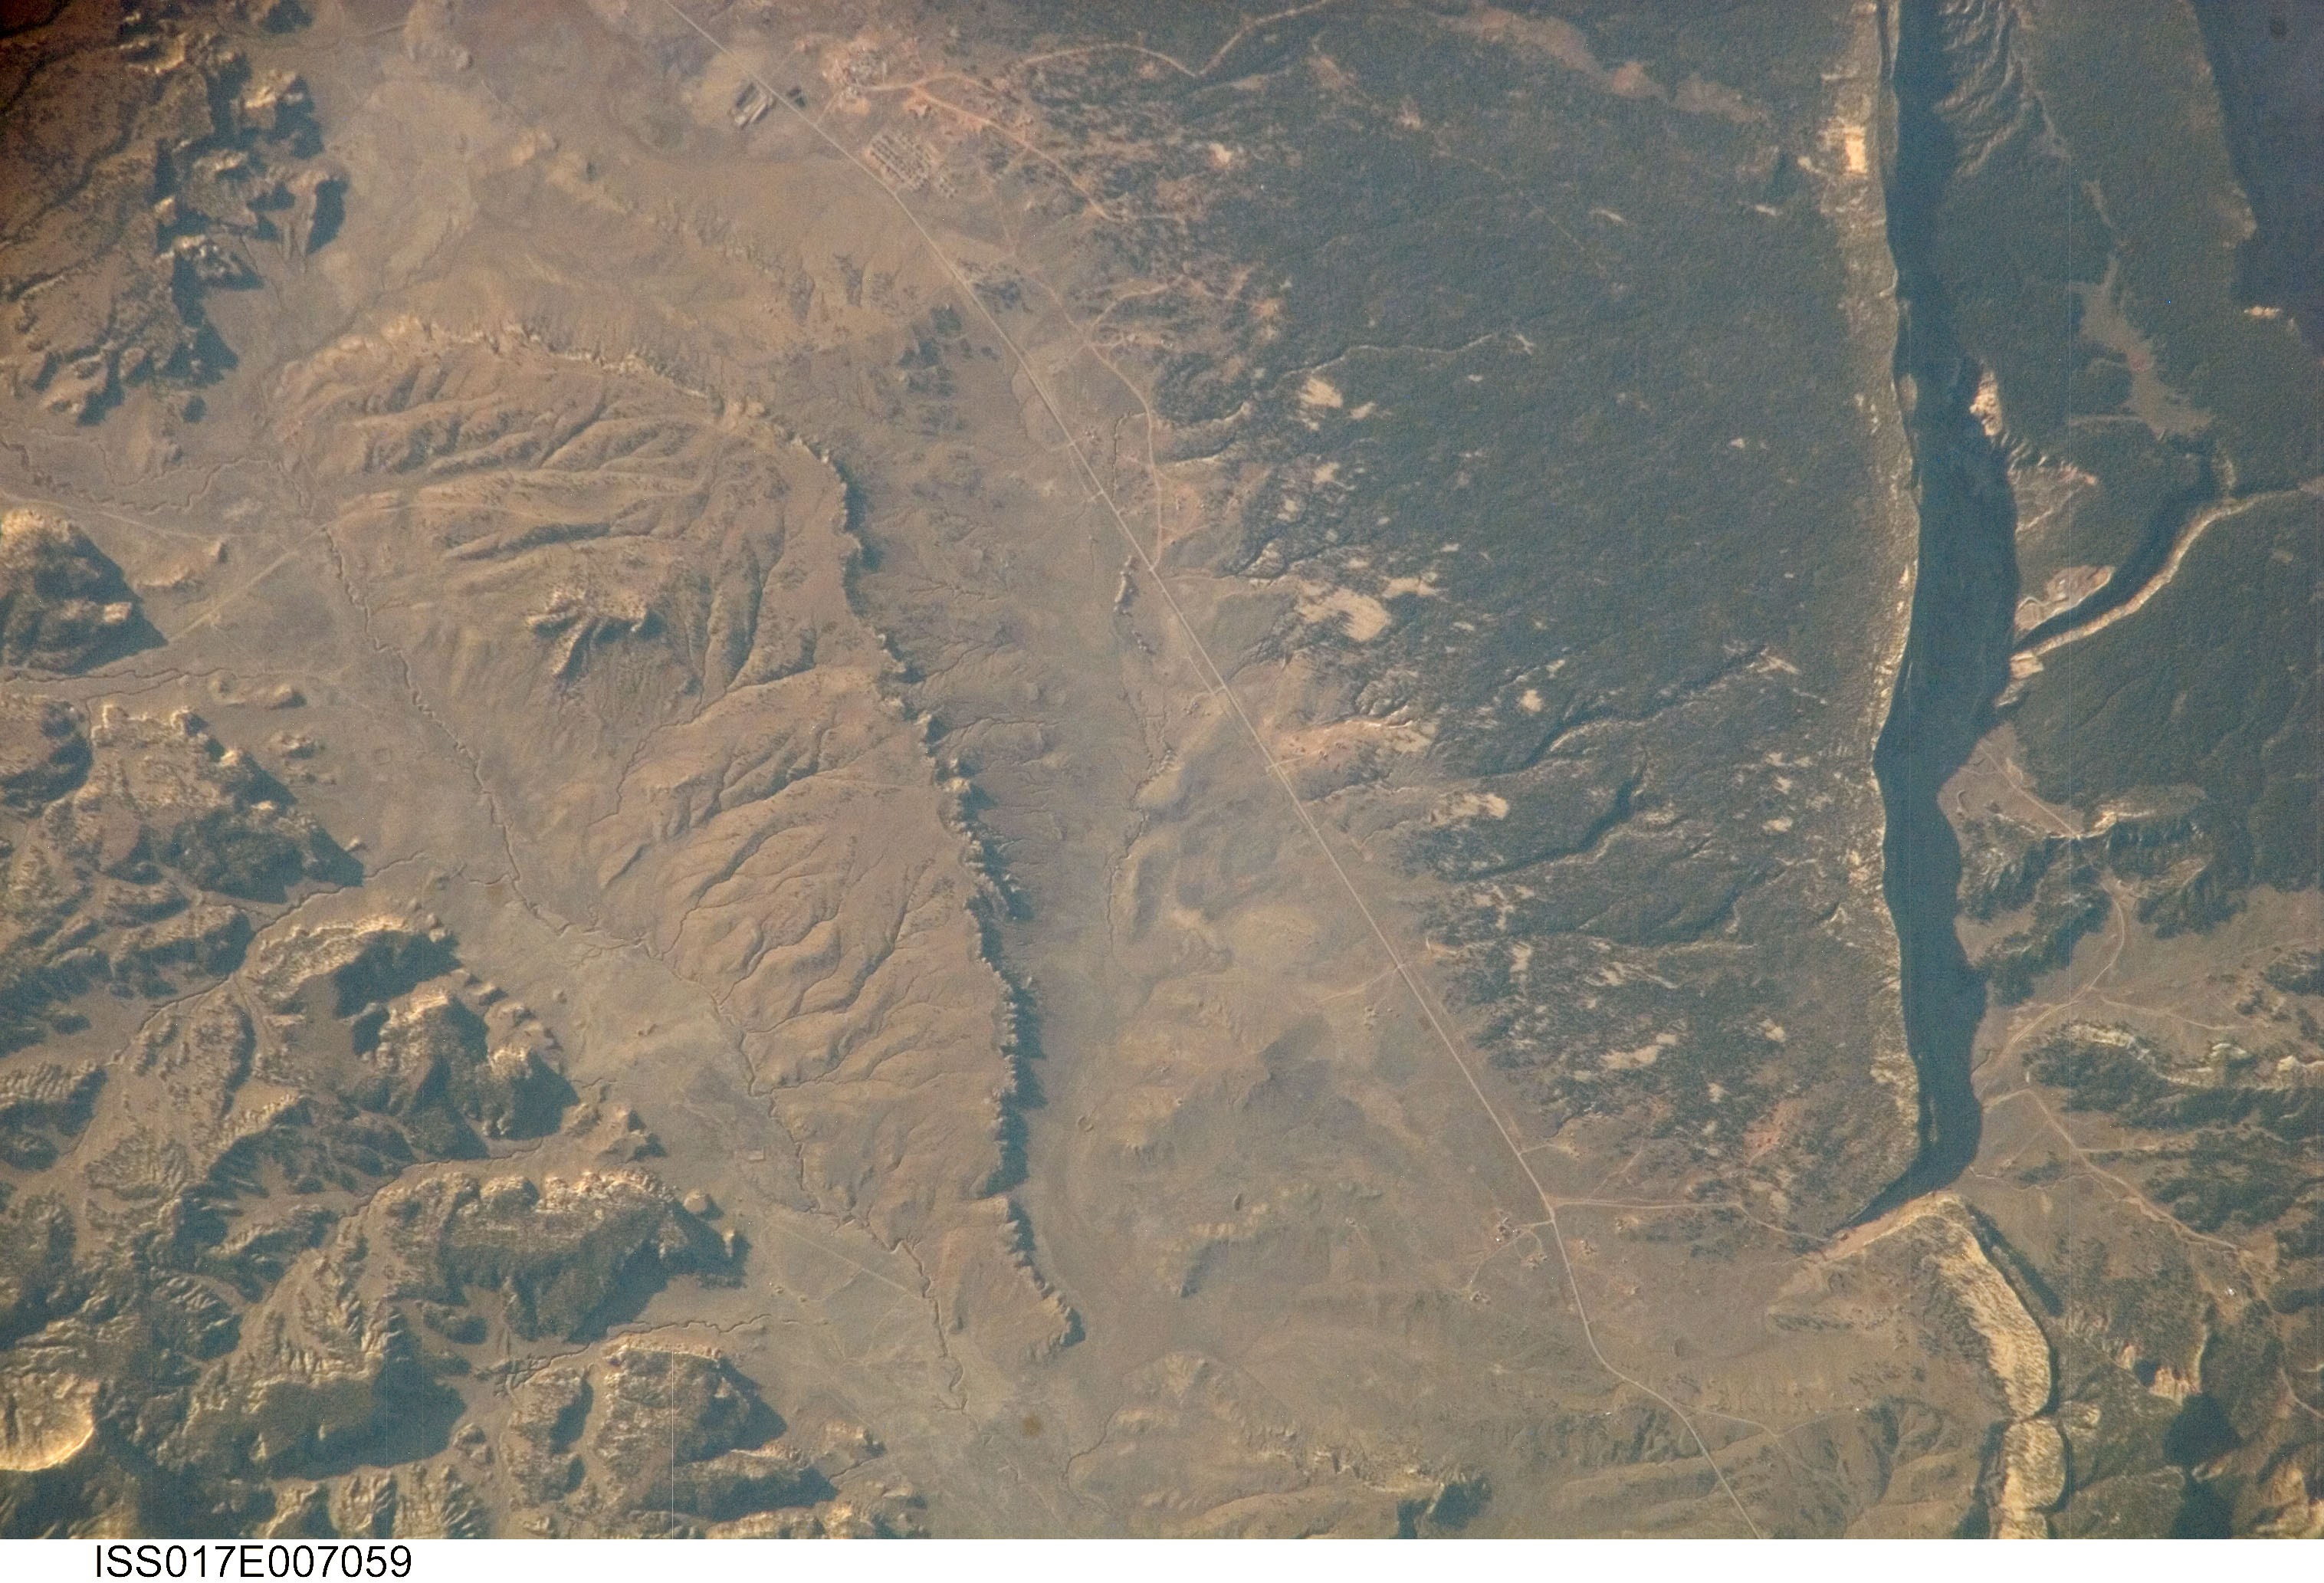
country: USA-NEW MEXICO
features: DUTTON PLAT., FOREST, ROADS
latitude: 35.6
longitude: -108.3
